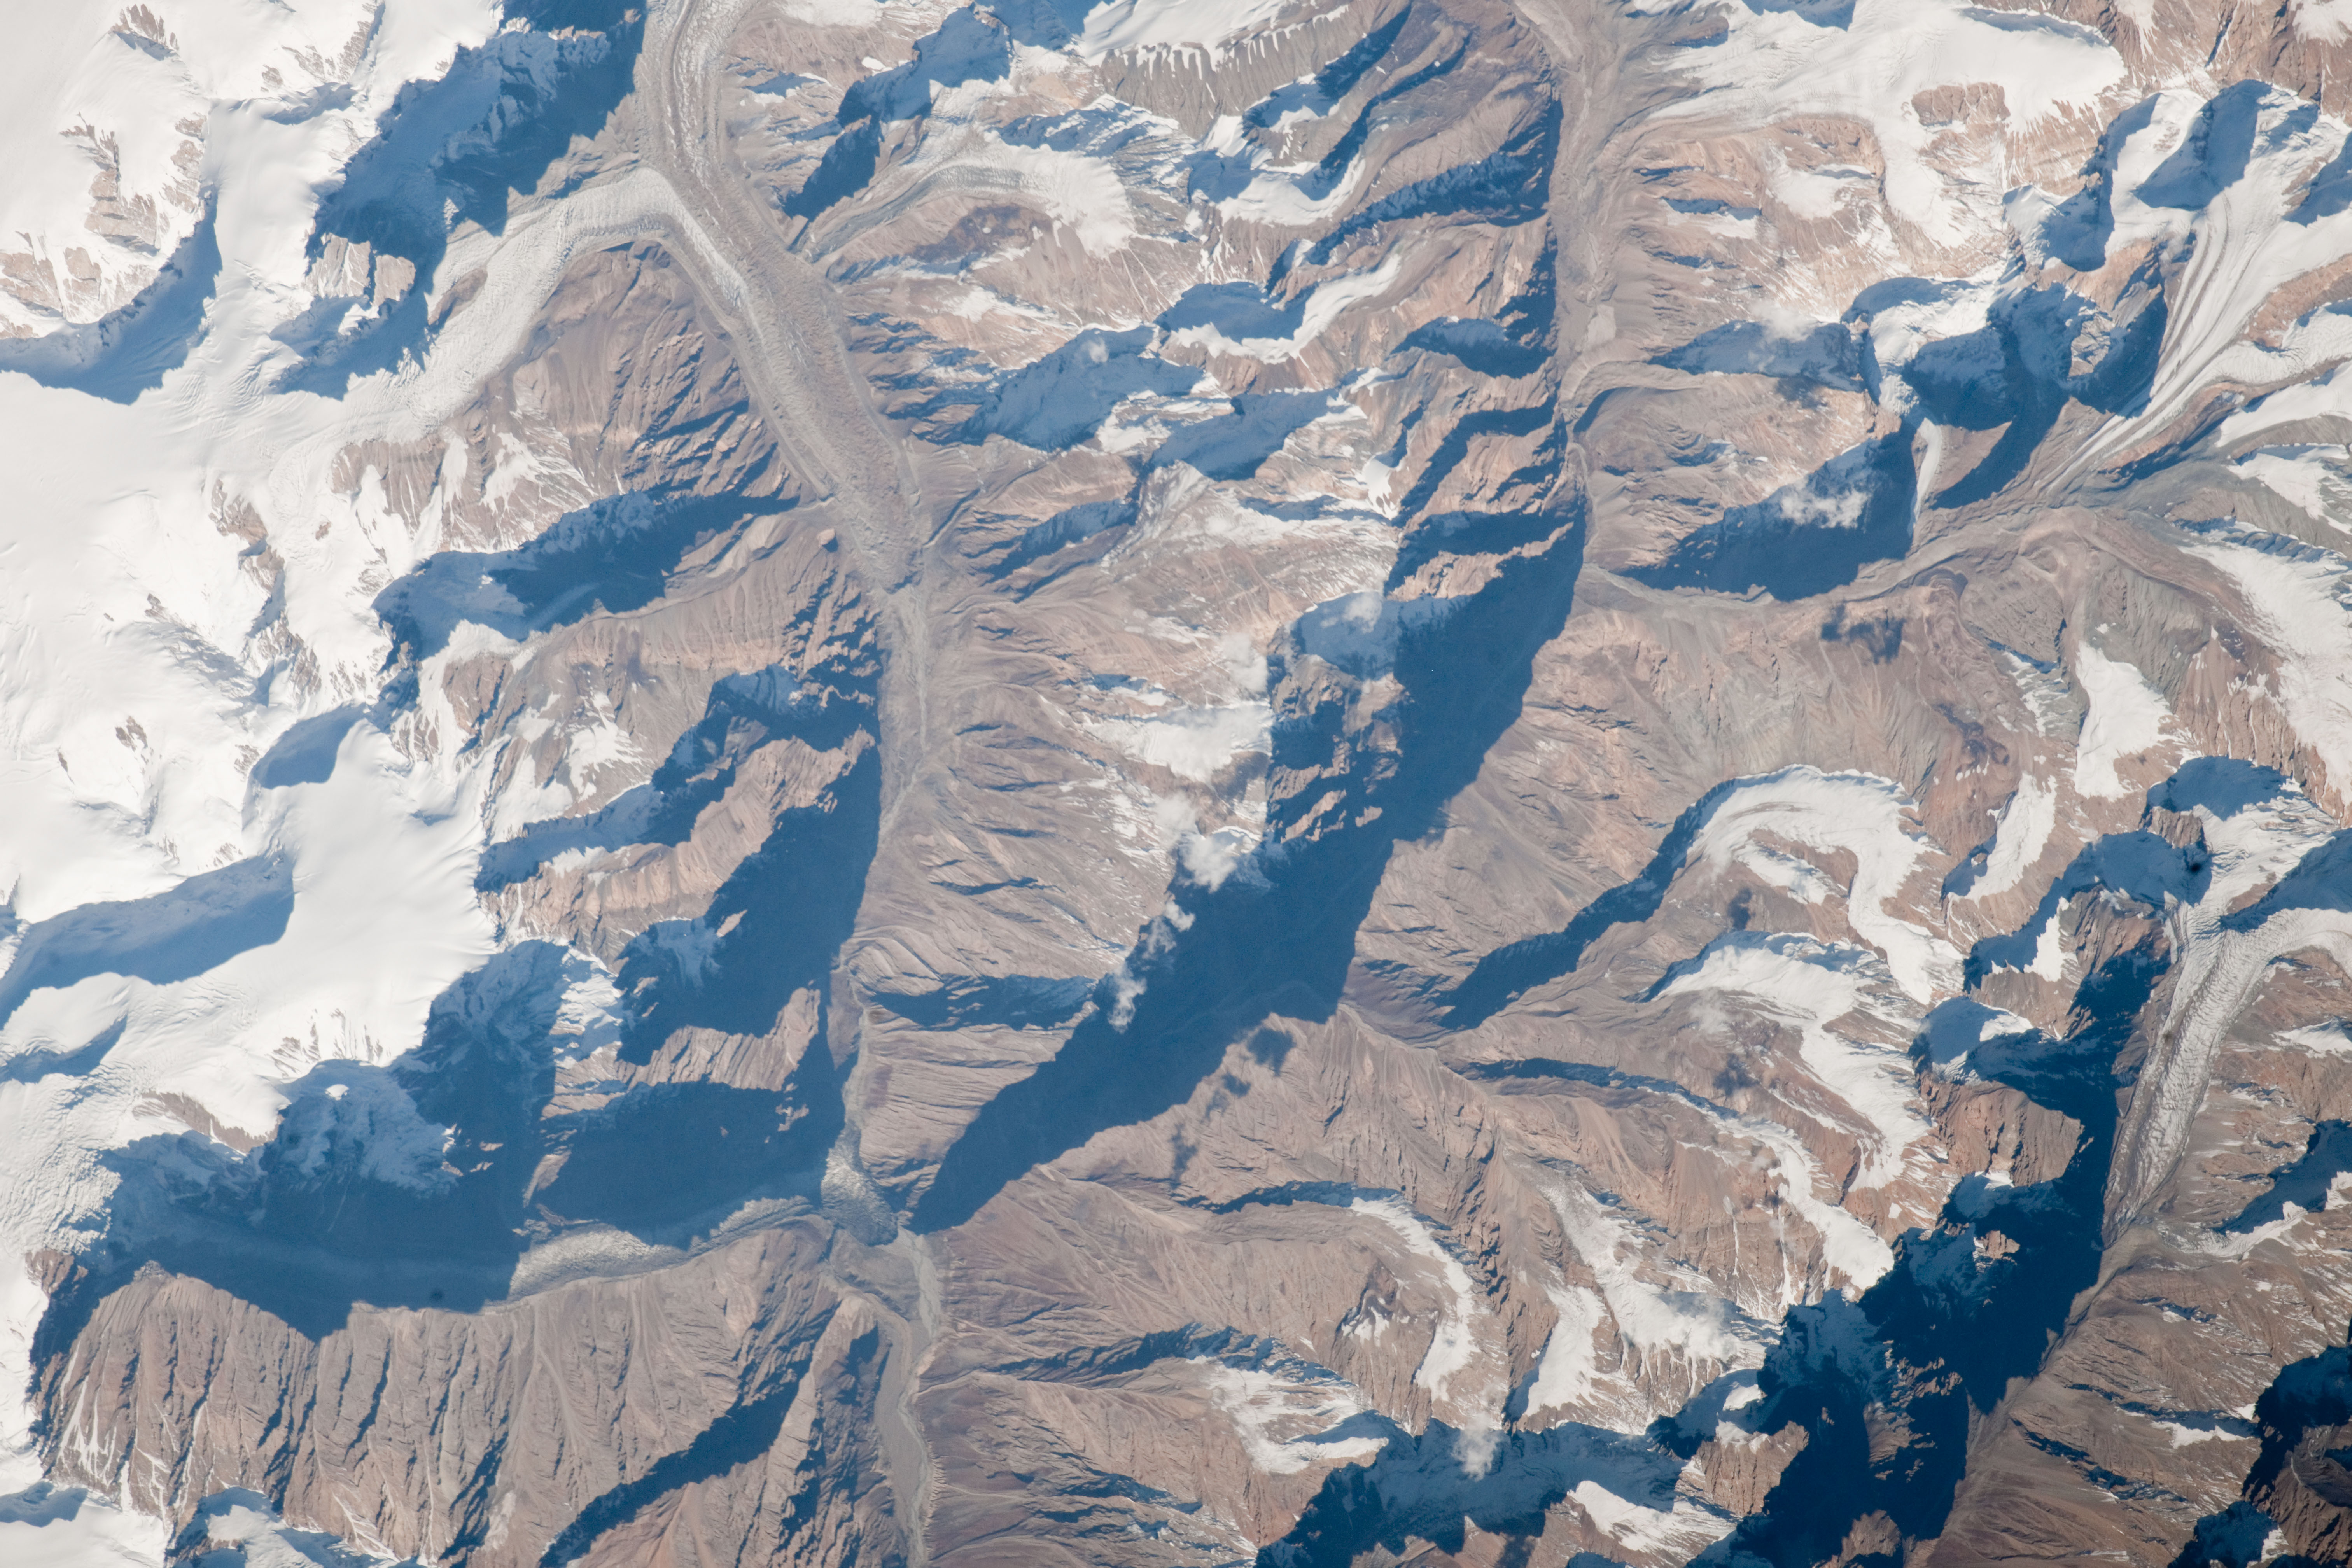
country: TAJIKISTAN
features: PAMIR MTS., FEDCHENKO ICE CAP
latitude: 38.6
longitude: 72.1
